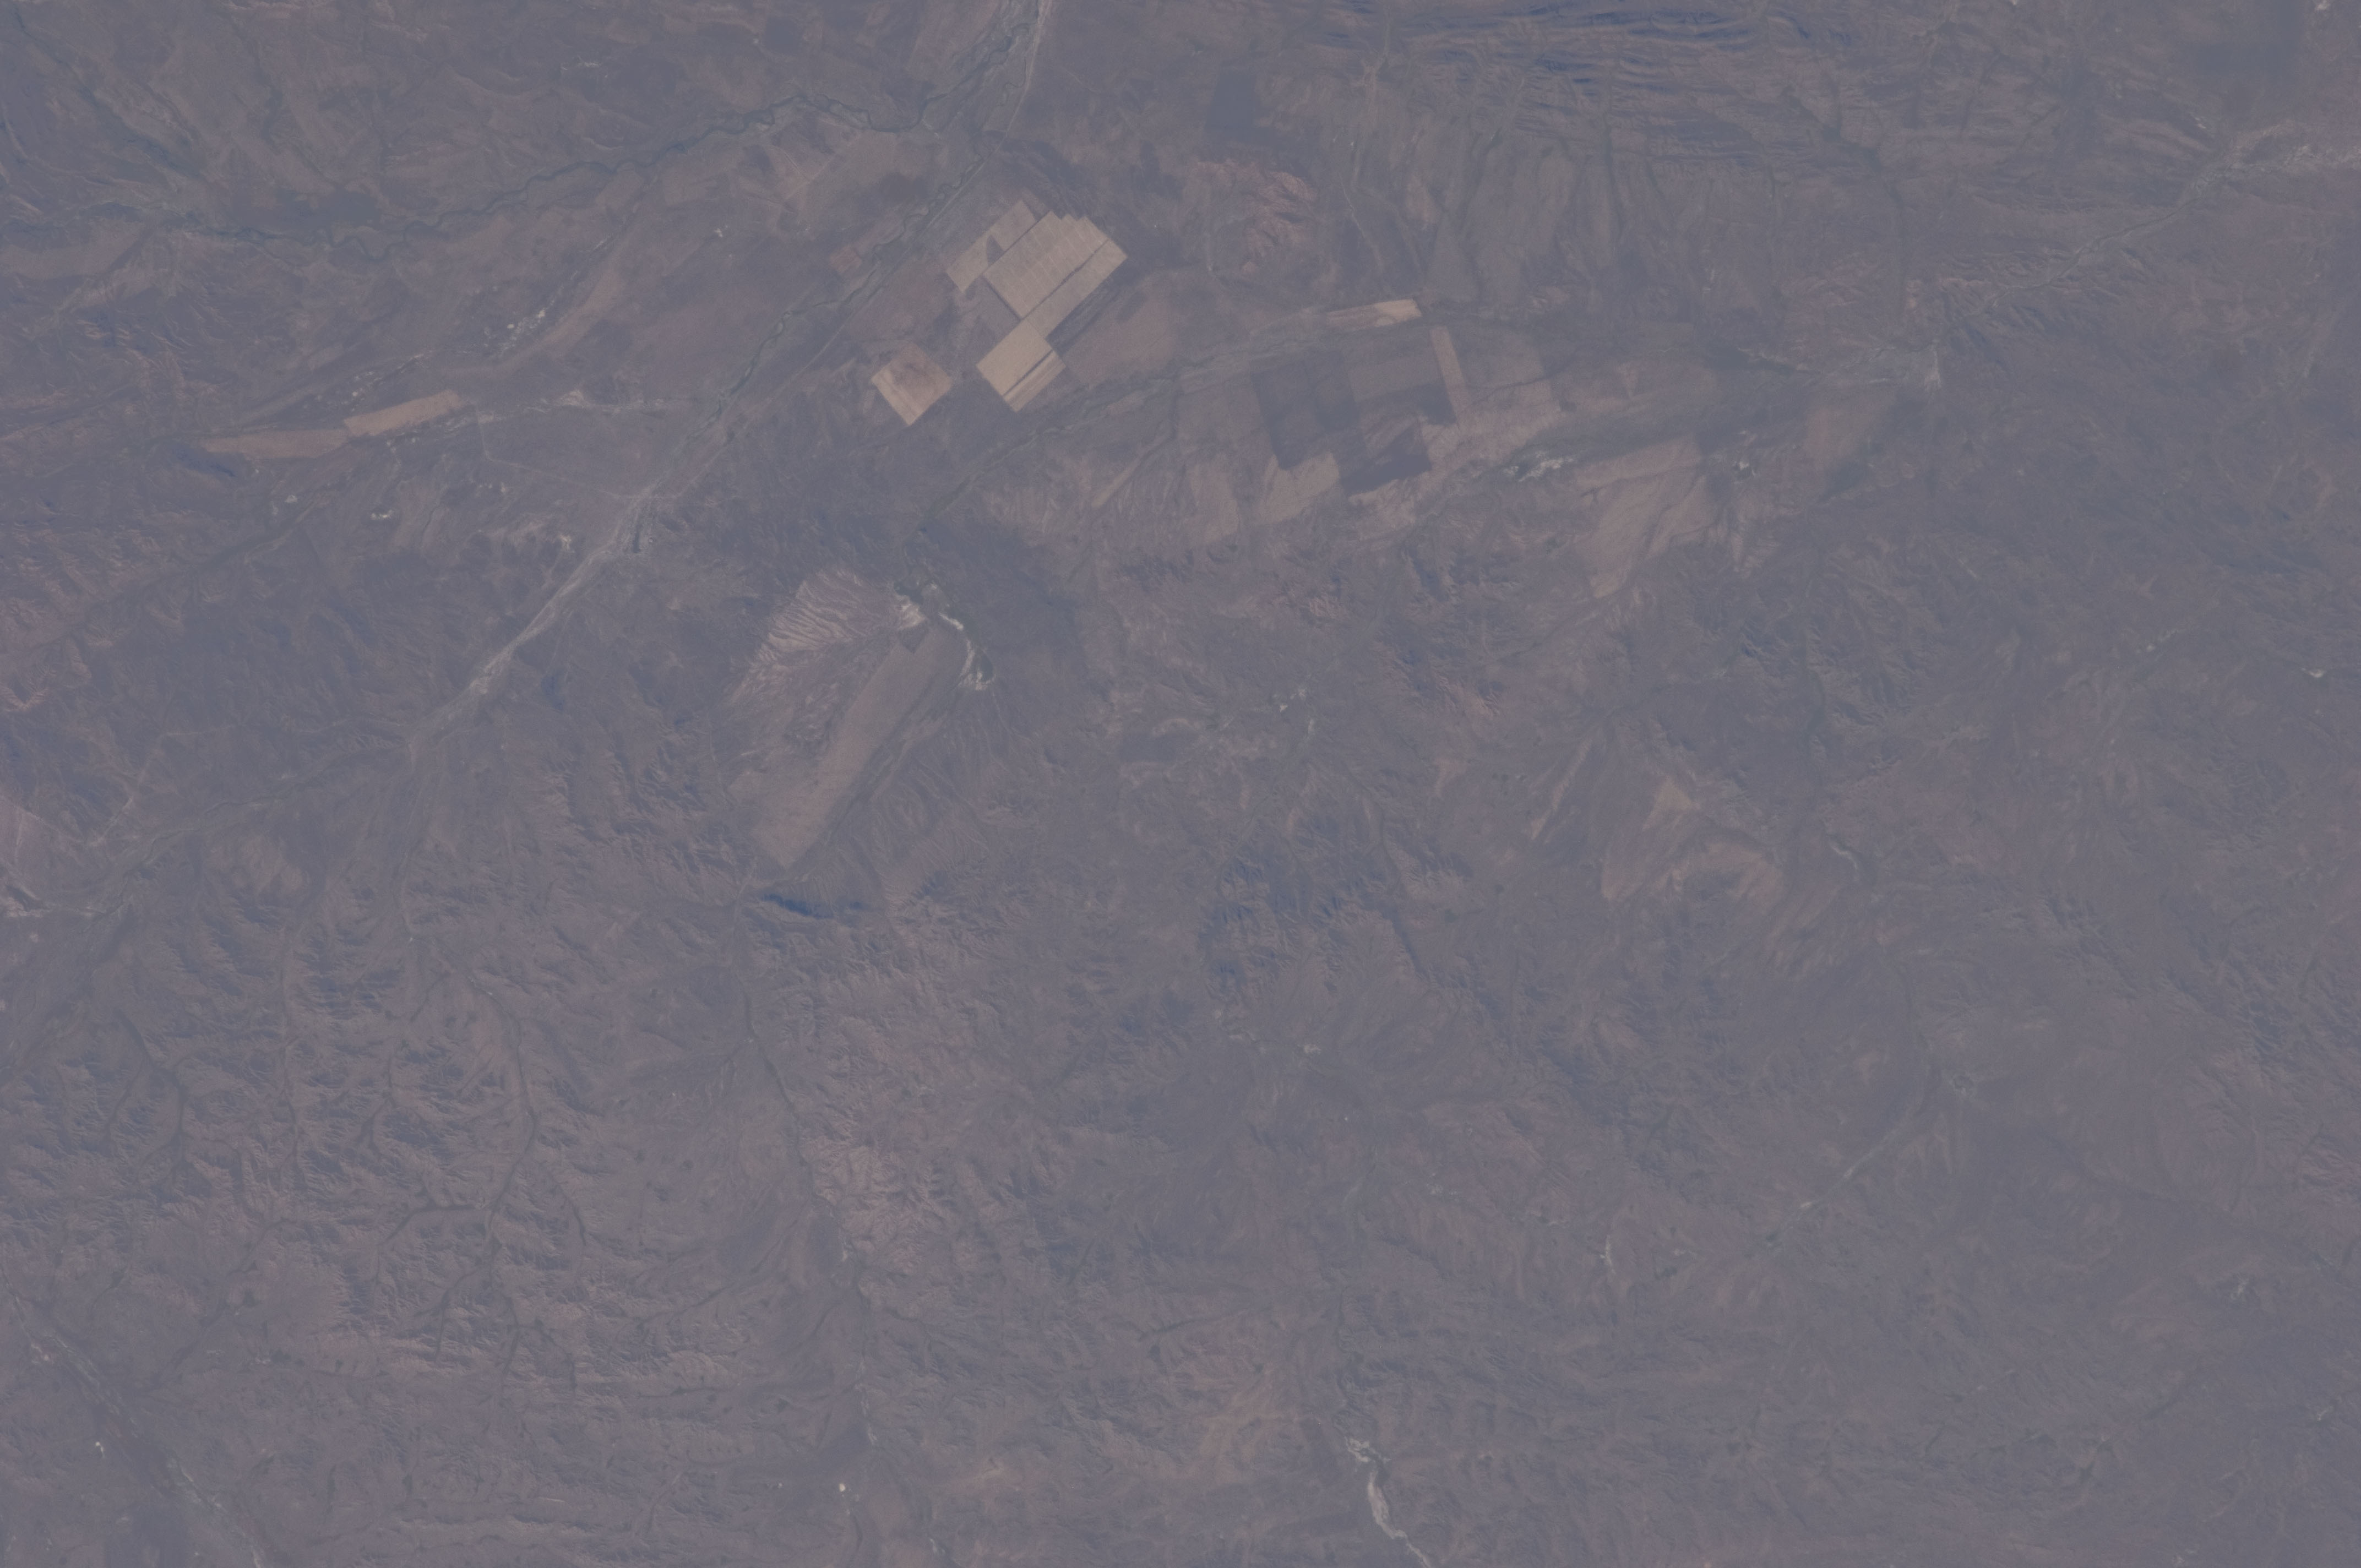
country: KAZAKHSTAN
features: BIGACH IMPACT CRATER, AGR., RIVER
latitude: 48.5
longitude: 82.1
